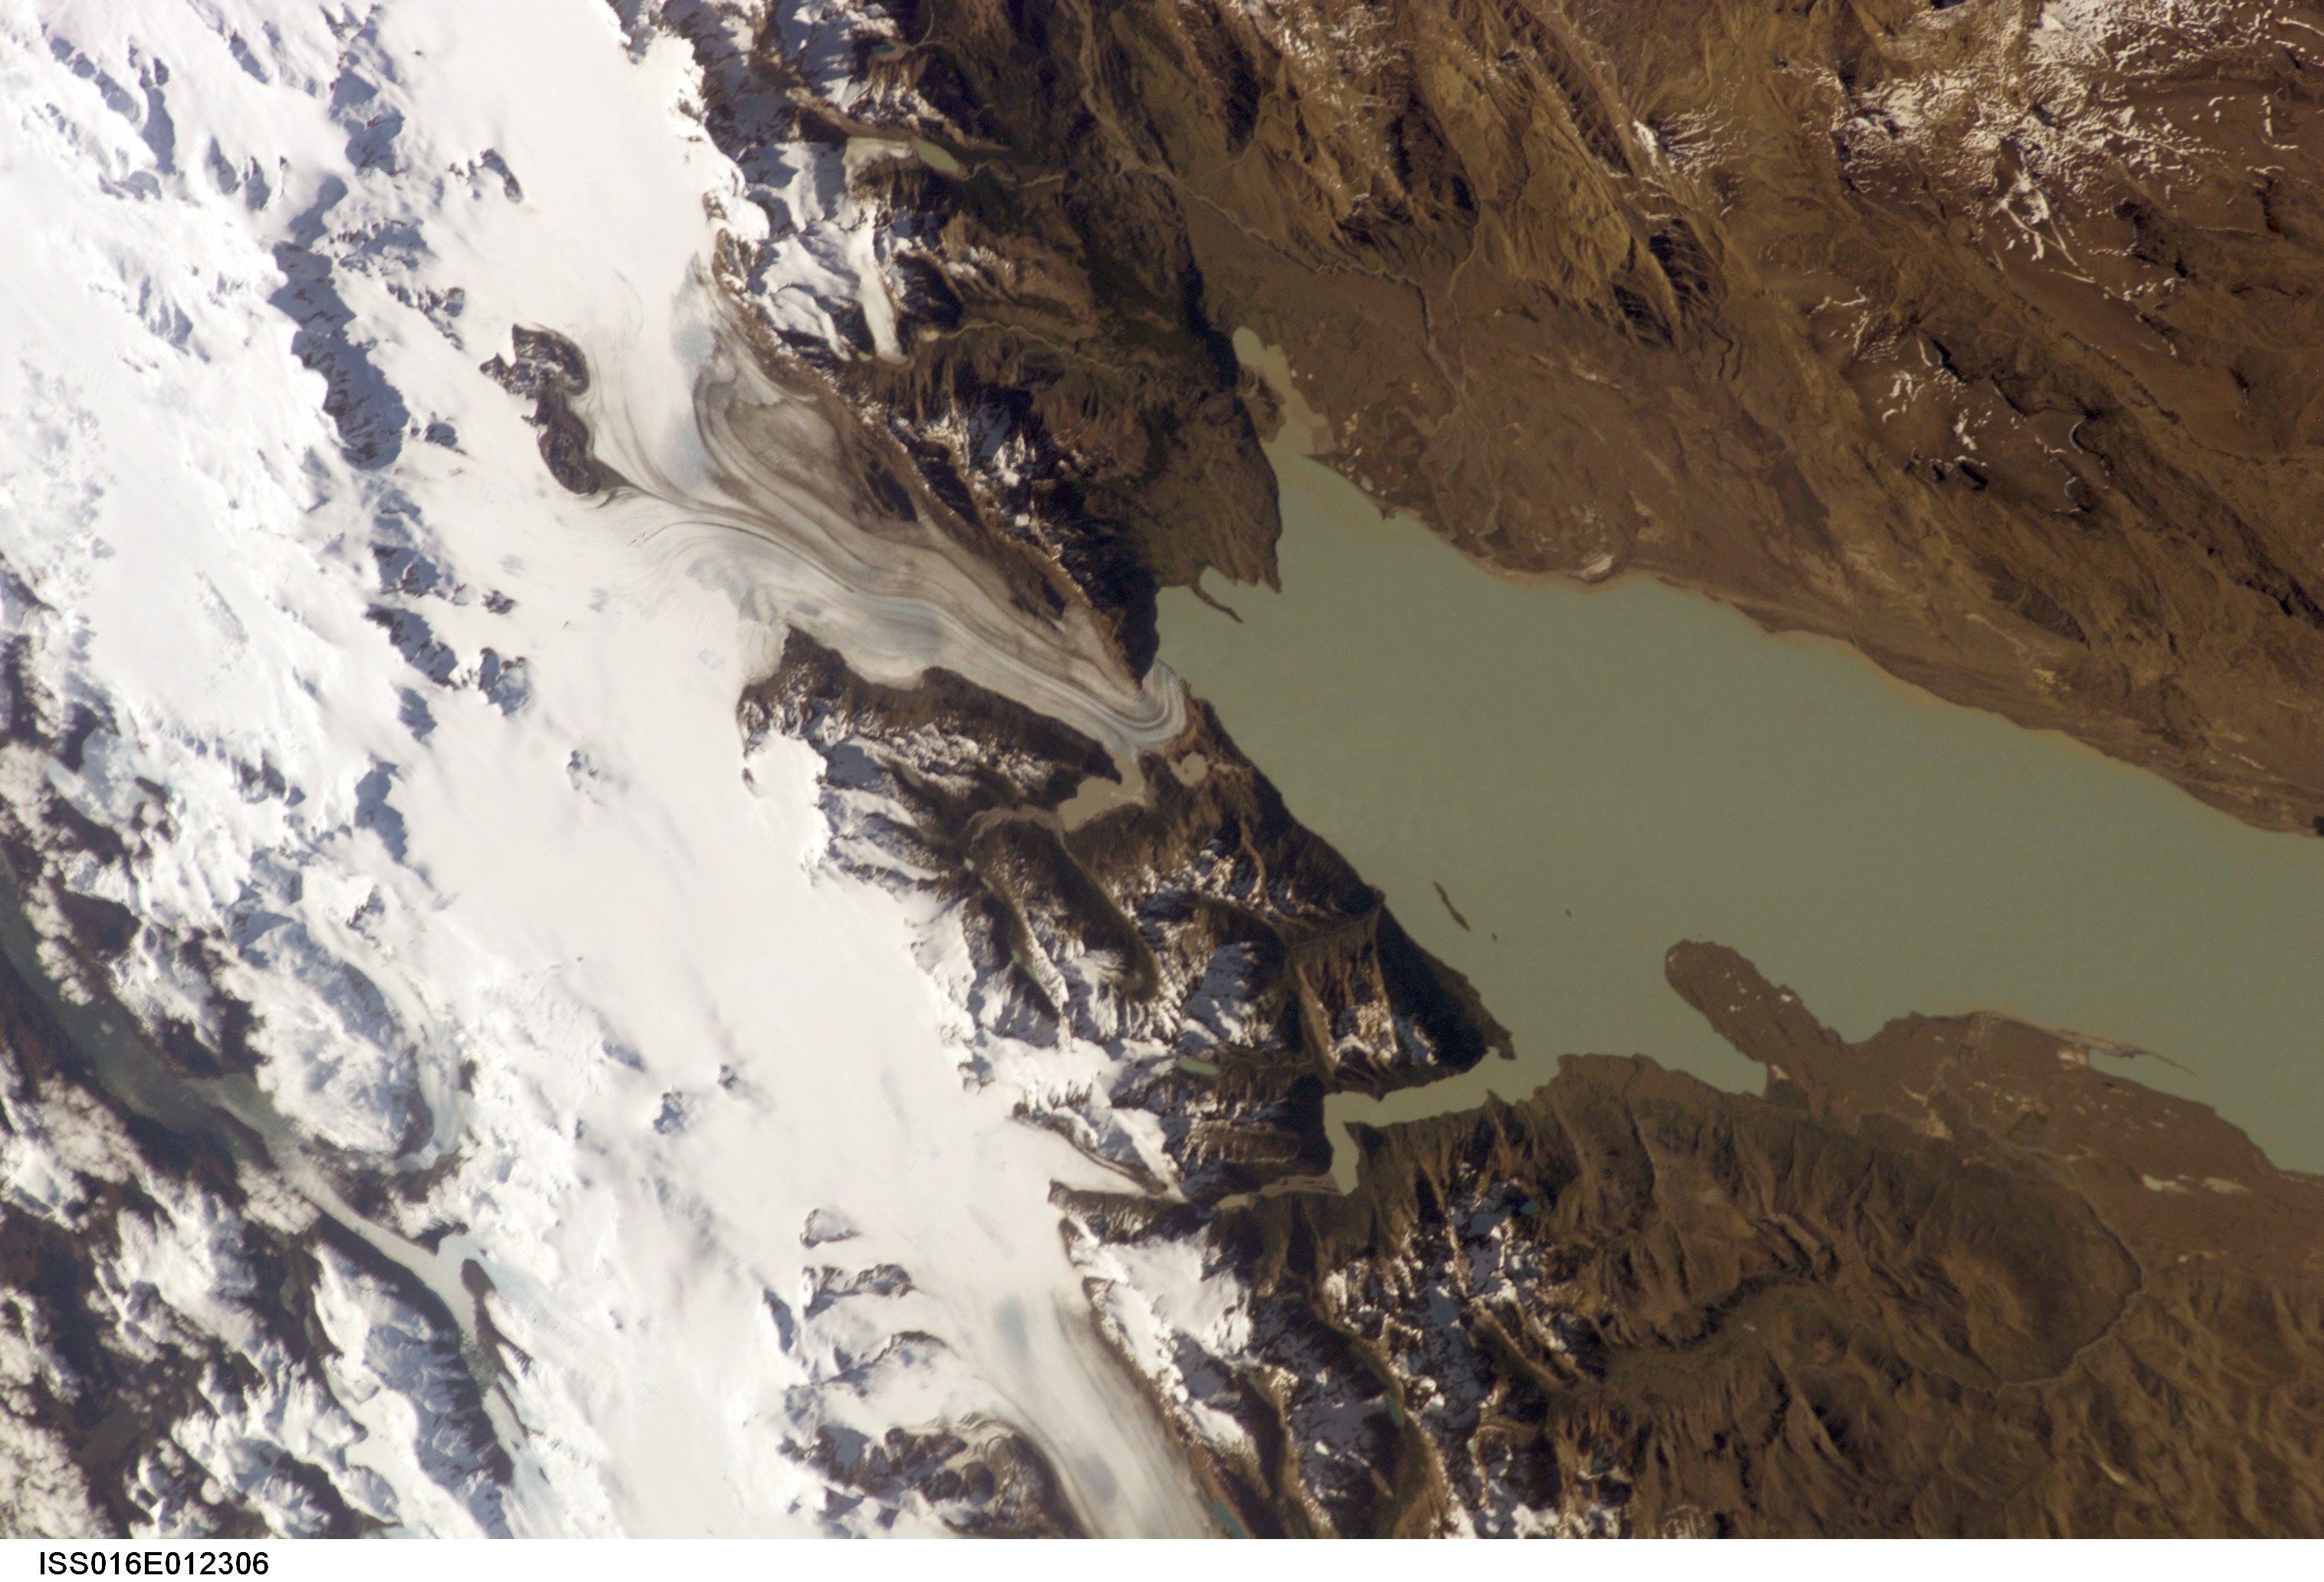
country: ARGENTINA
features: LAKE VIEDMA, GLACIER, ICE FIELD
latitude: -49.5
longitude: -73.0
